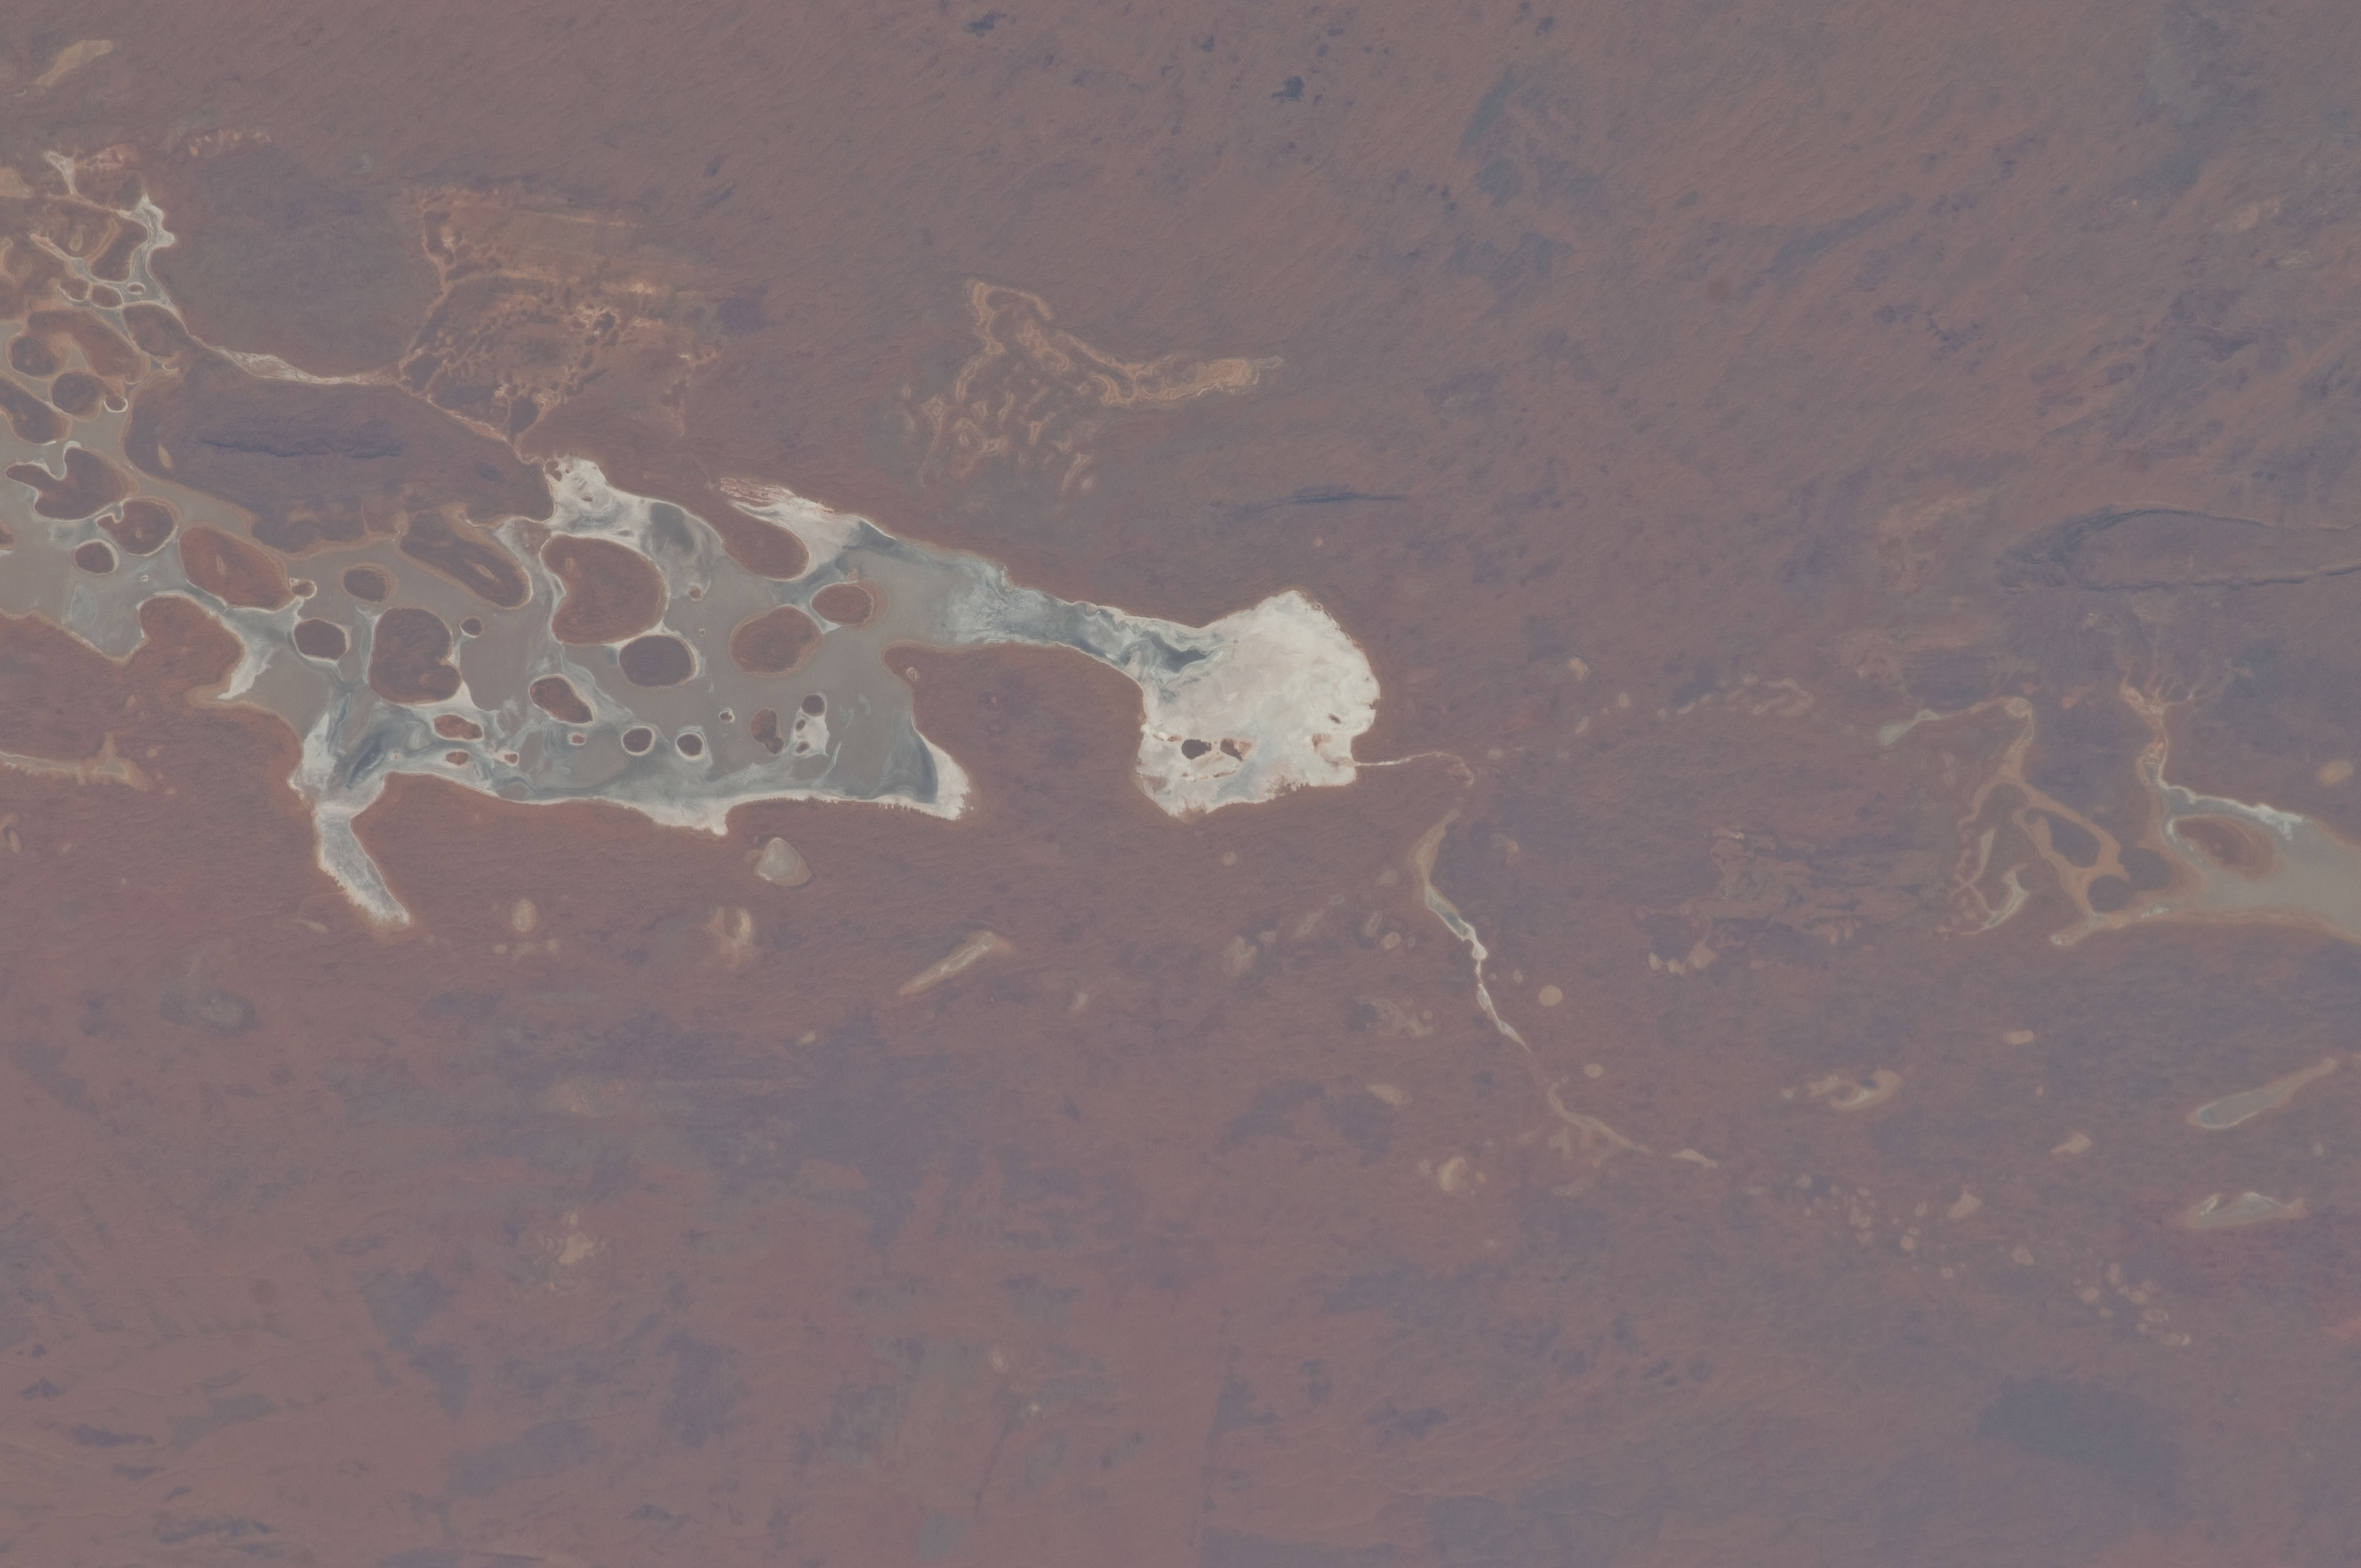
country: AUSTRALIA-NT
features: NORTHERN TERRITORY, NEALE L., DRY LAKE BED
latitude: -24.4
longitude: 130.3
